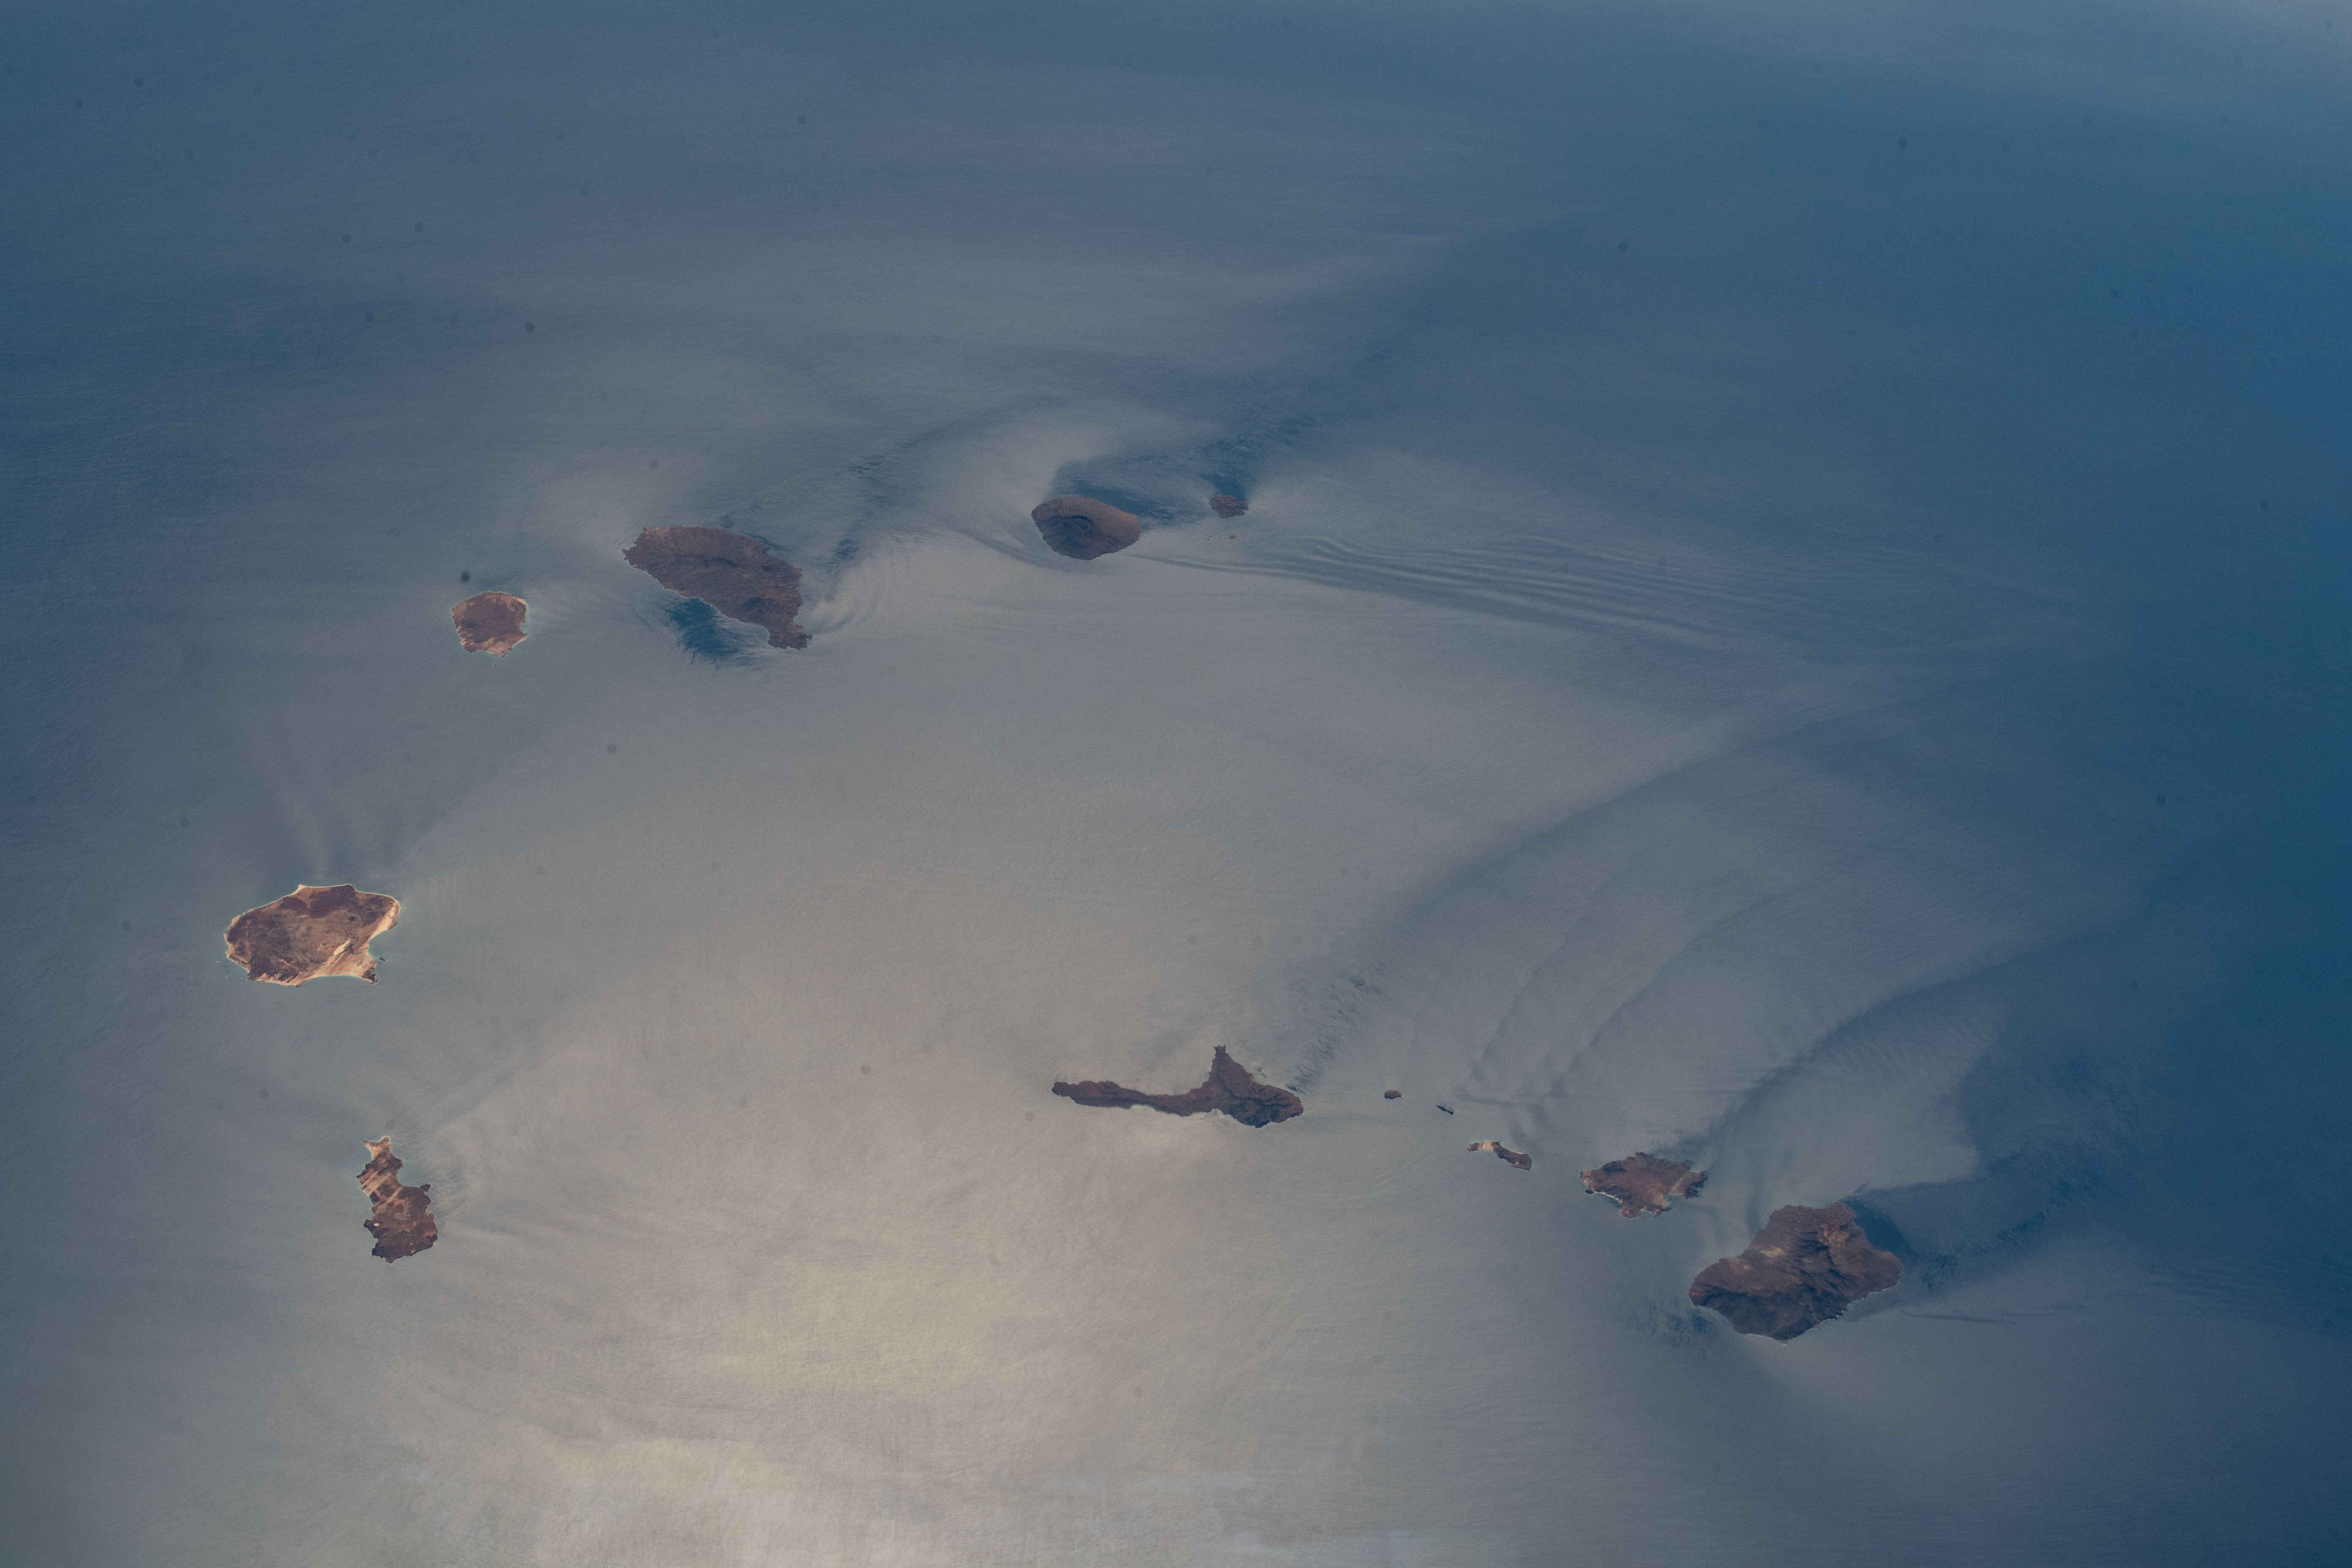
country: CAPE VERDE ISLANDS
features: CAPE VERDE, ATLANTIC OCEAN
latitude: 16.0
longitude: -24.5
